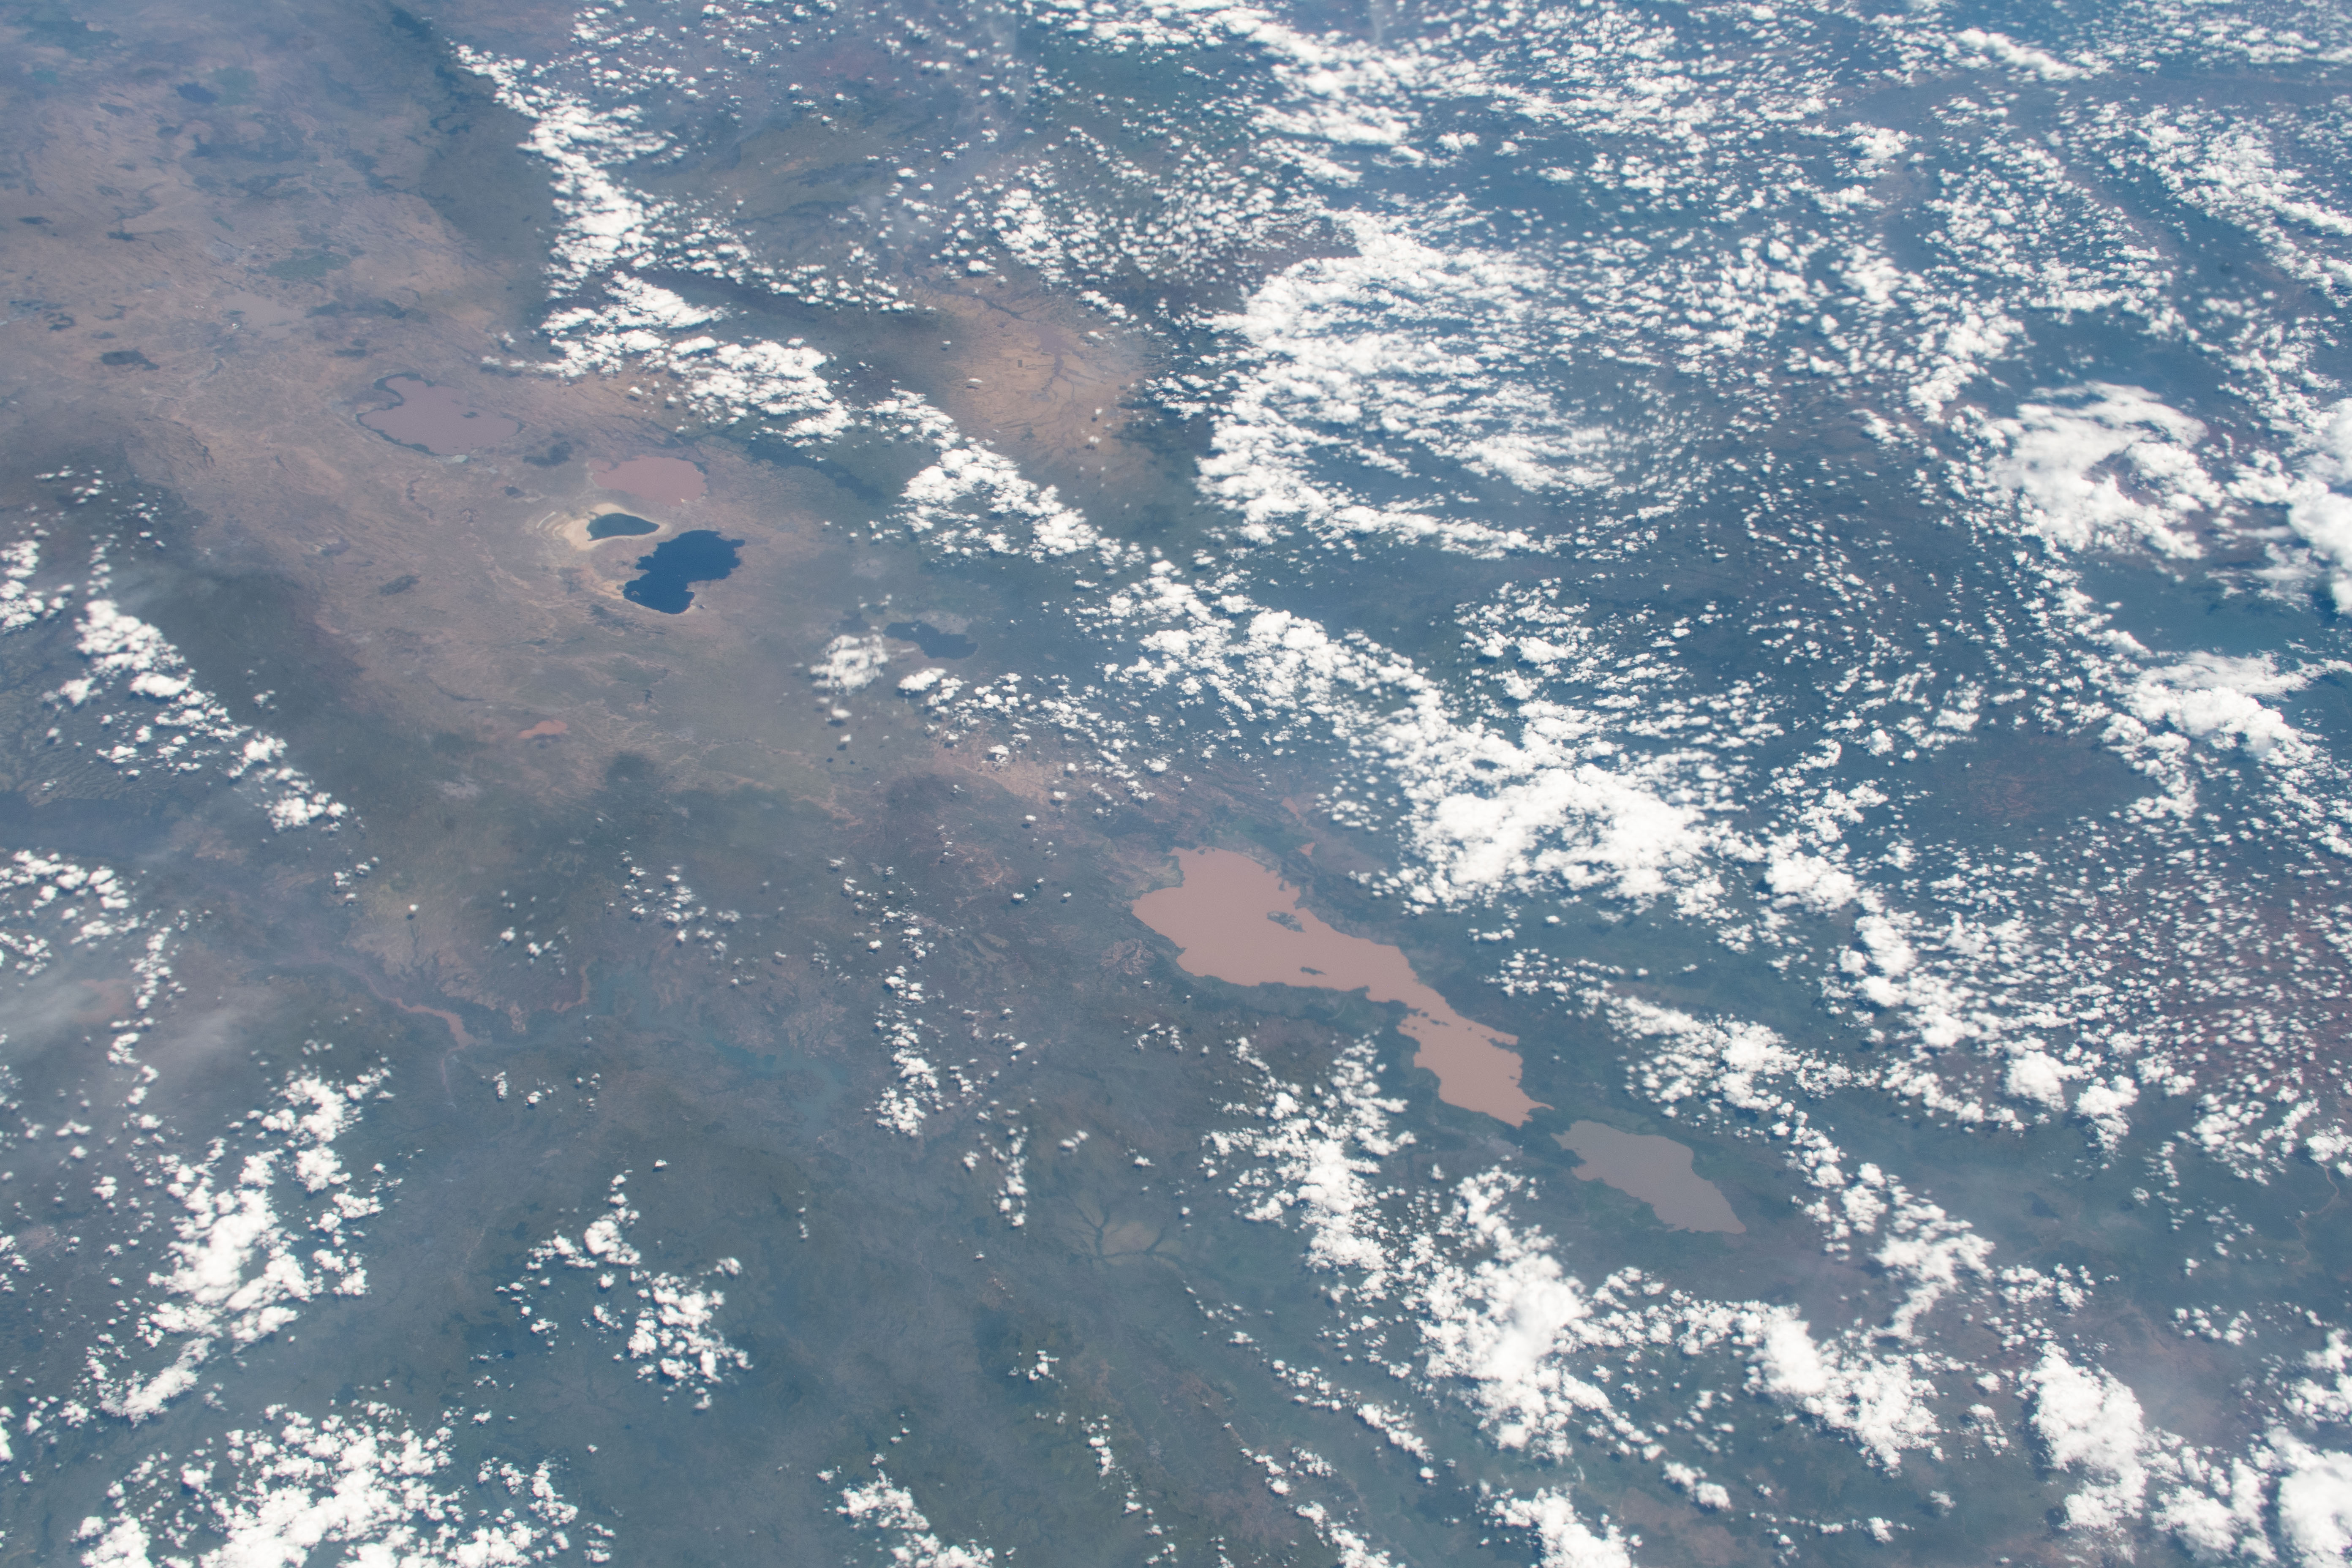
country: ETHIOPIA
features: ABAYA LAKE, ABIDJATTA-SHALLA NATIONAL PARK, SHALA LAKE, ABIJATA LAKE
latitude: 6.5
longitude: 38.5
